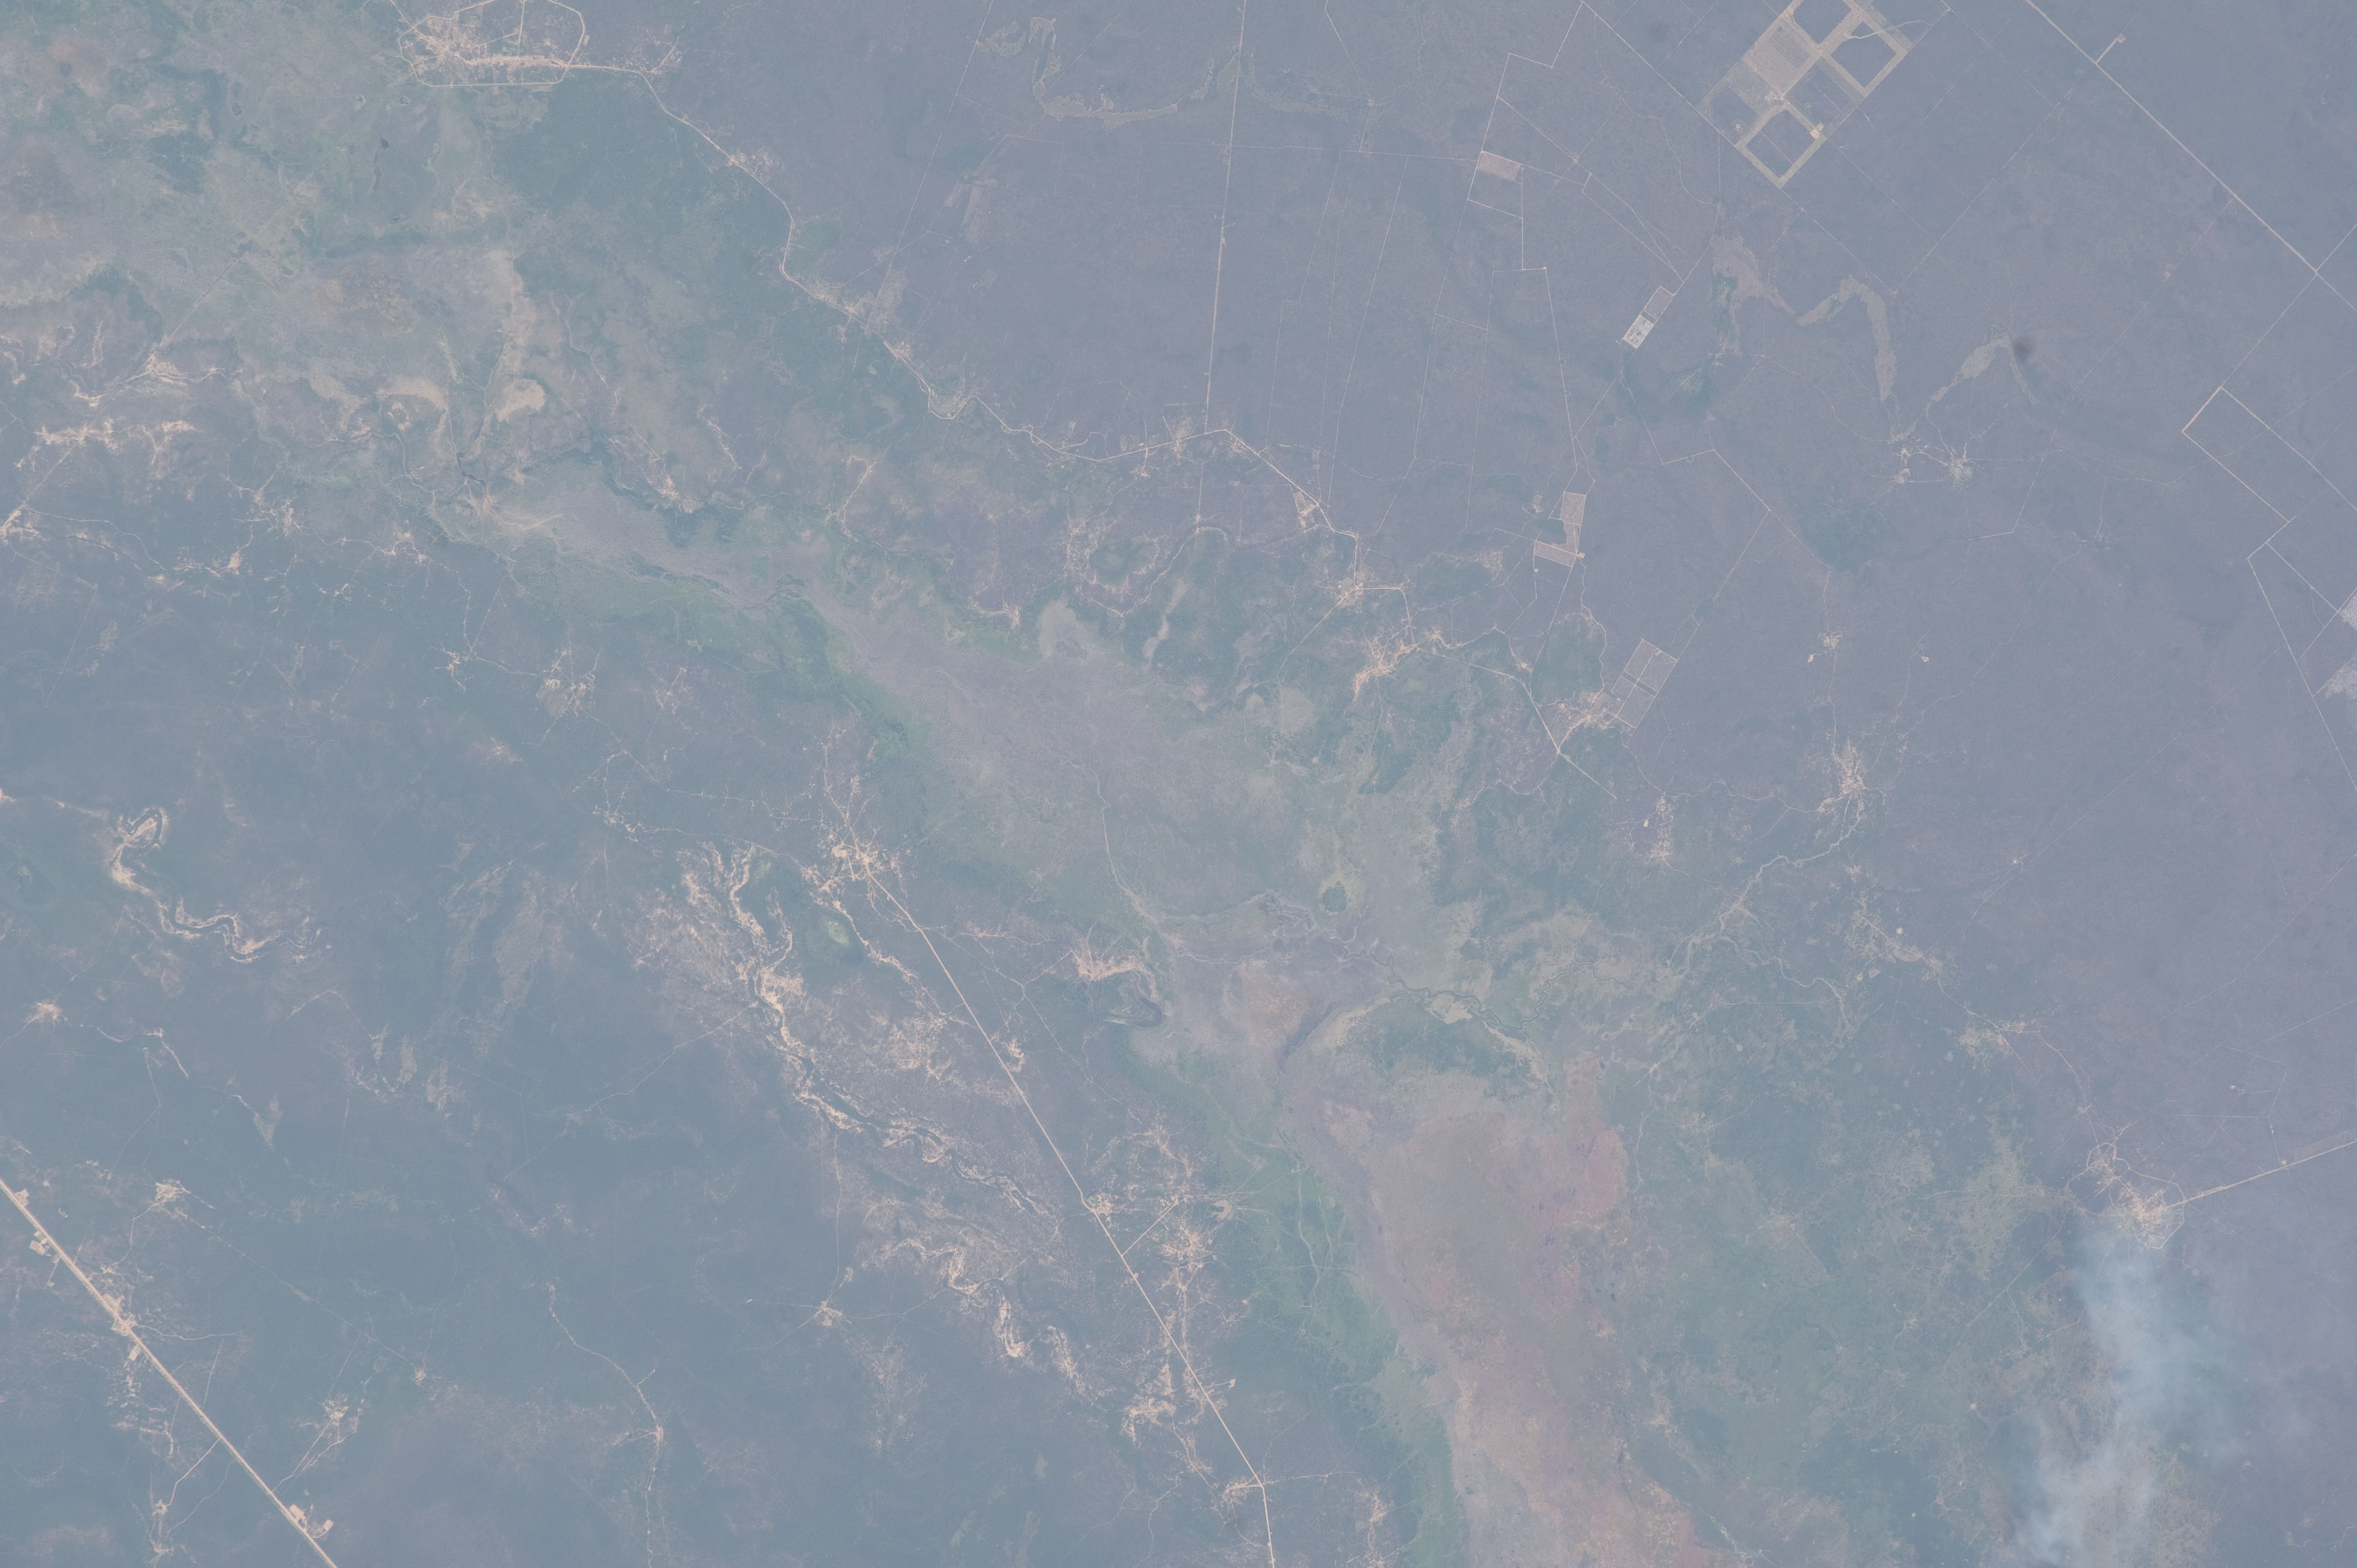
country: ARGENTINA
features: PILCOMAYO R., WETLANDS, ROADS, FIRE, AGR.
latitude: -23.9
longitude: -61.0
